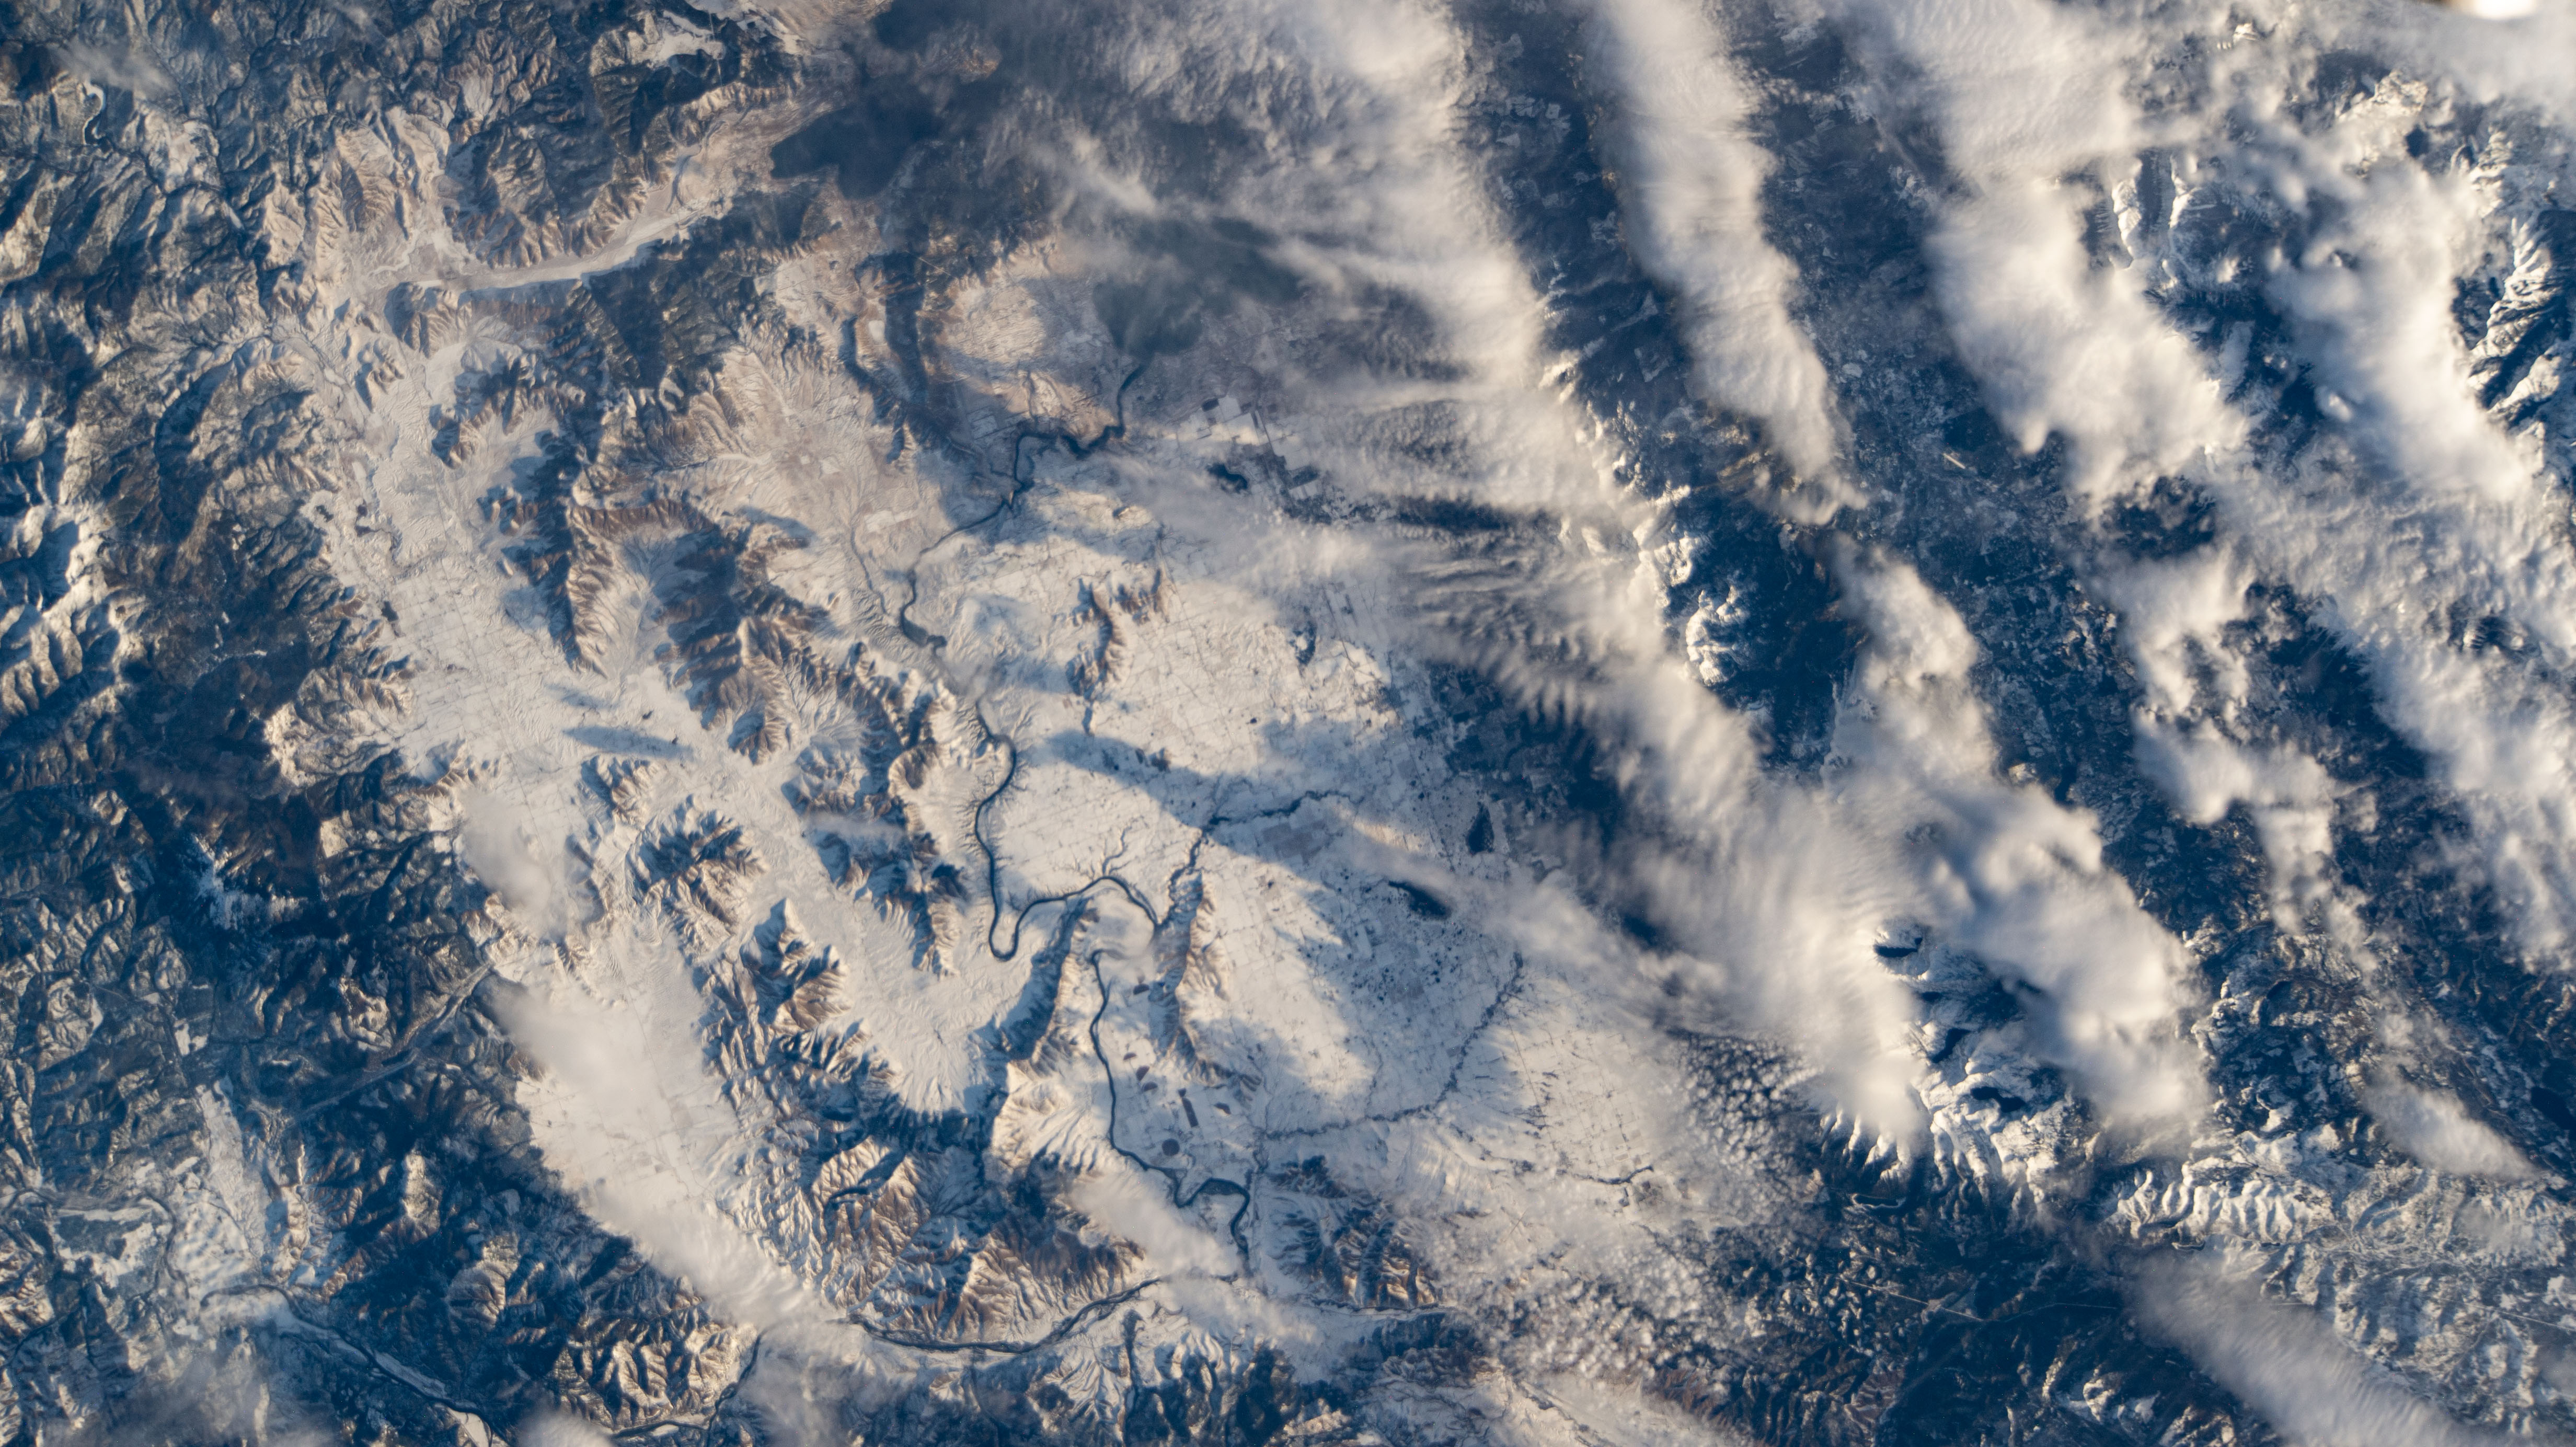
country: USA-MONTANA
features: MISSION RANGE, FLATHEAD RIVER, SONYOK MOUNTAINS
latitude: 47.5
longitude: -114.0
